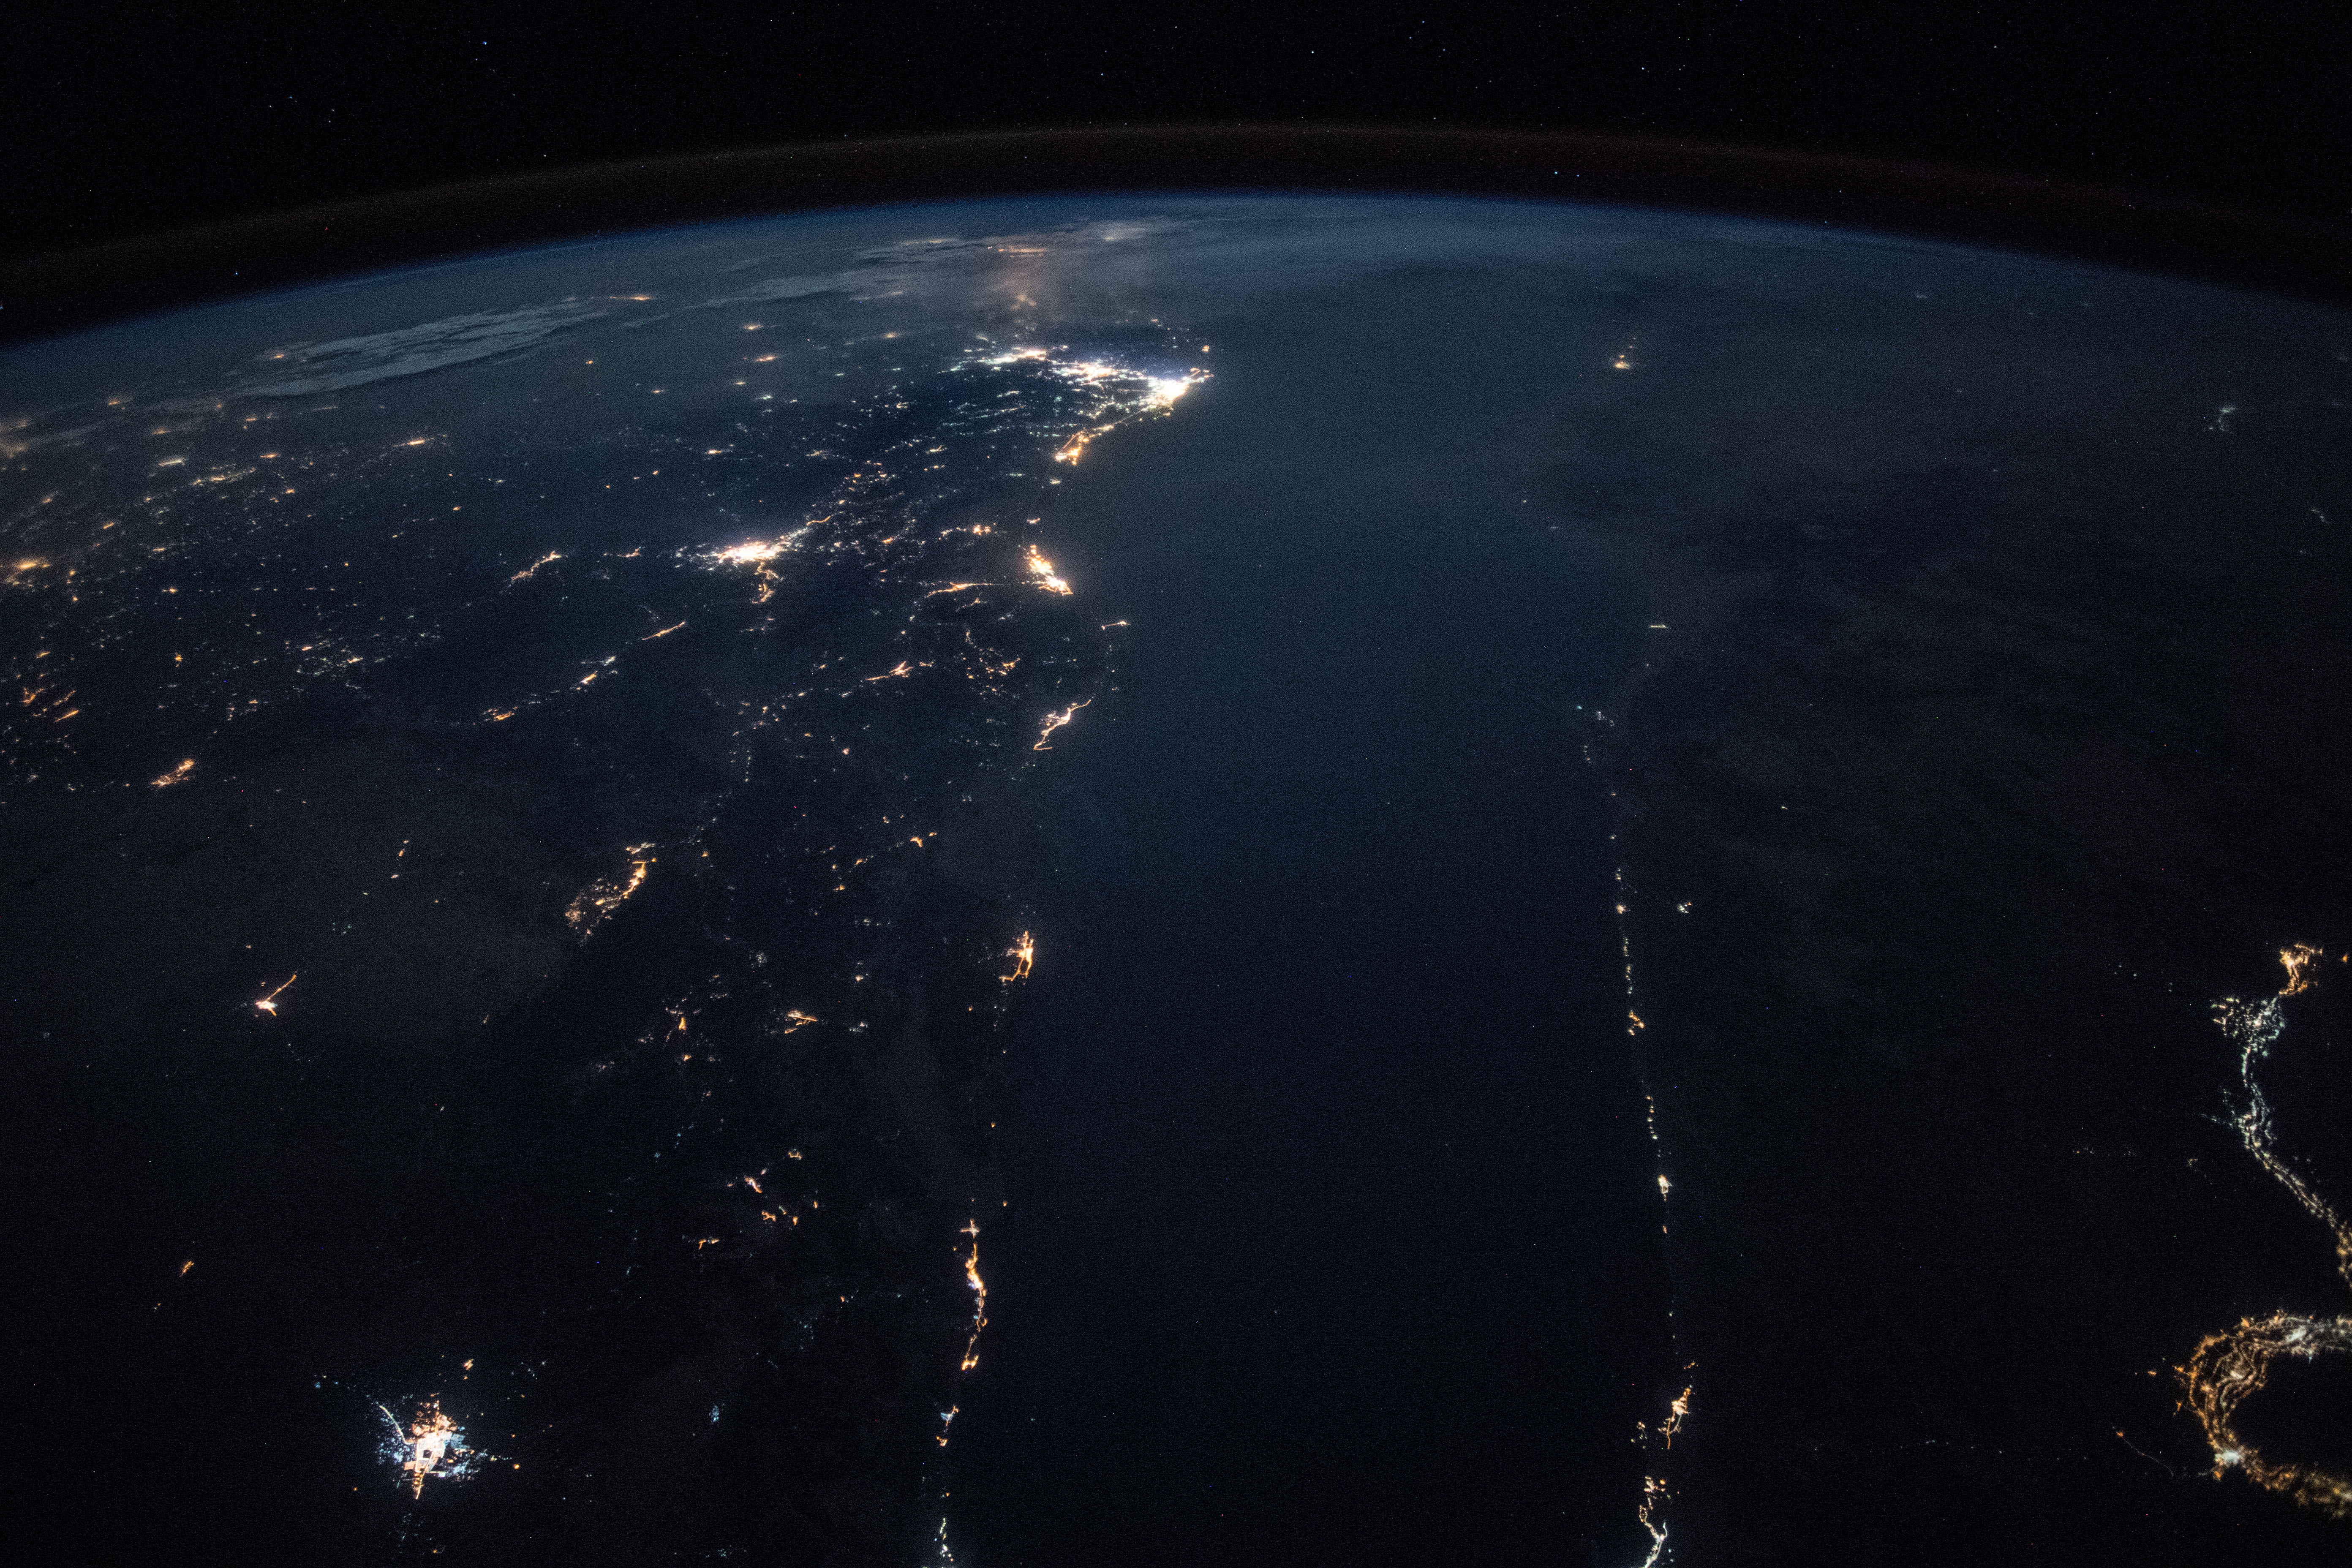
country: SAUDI ARABIA
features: HEJAZ MOUNTAINS, RED SEA, EASTERN DESERT, TABUK CITY, AL WAJH CITY, AL ULA CITY, NILE RIVER, NIGHT, EARTH LIMB
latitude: 27.2
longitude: 35.7
